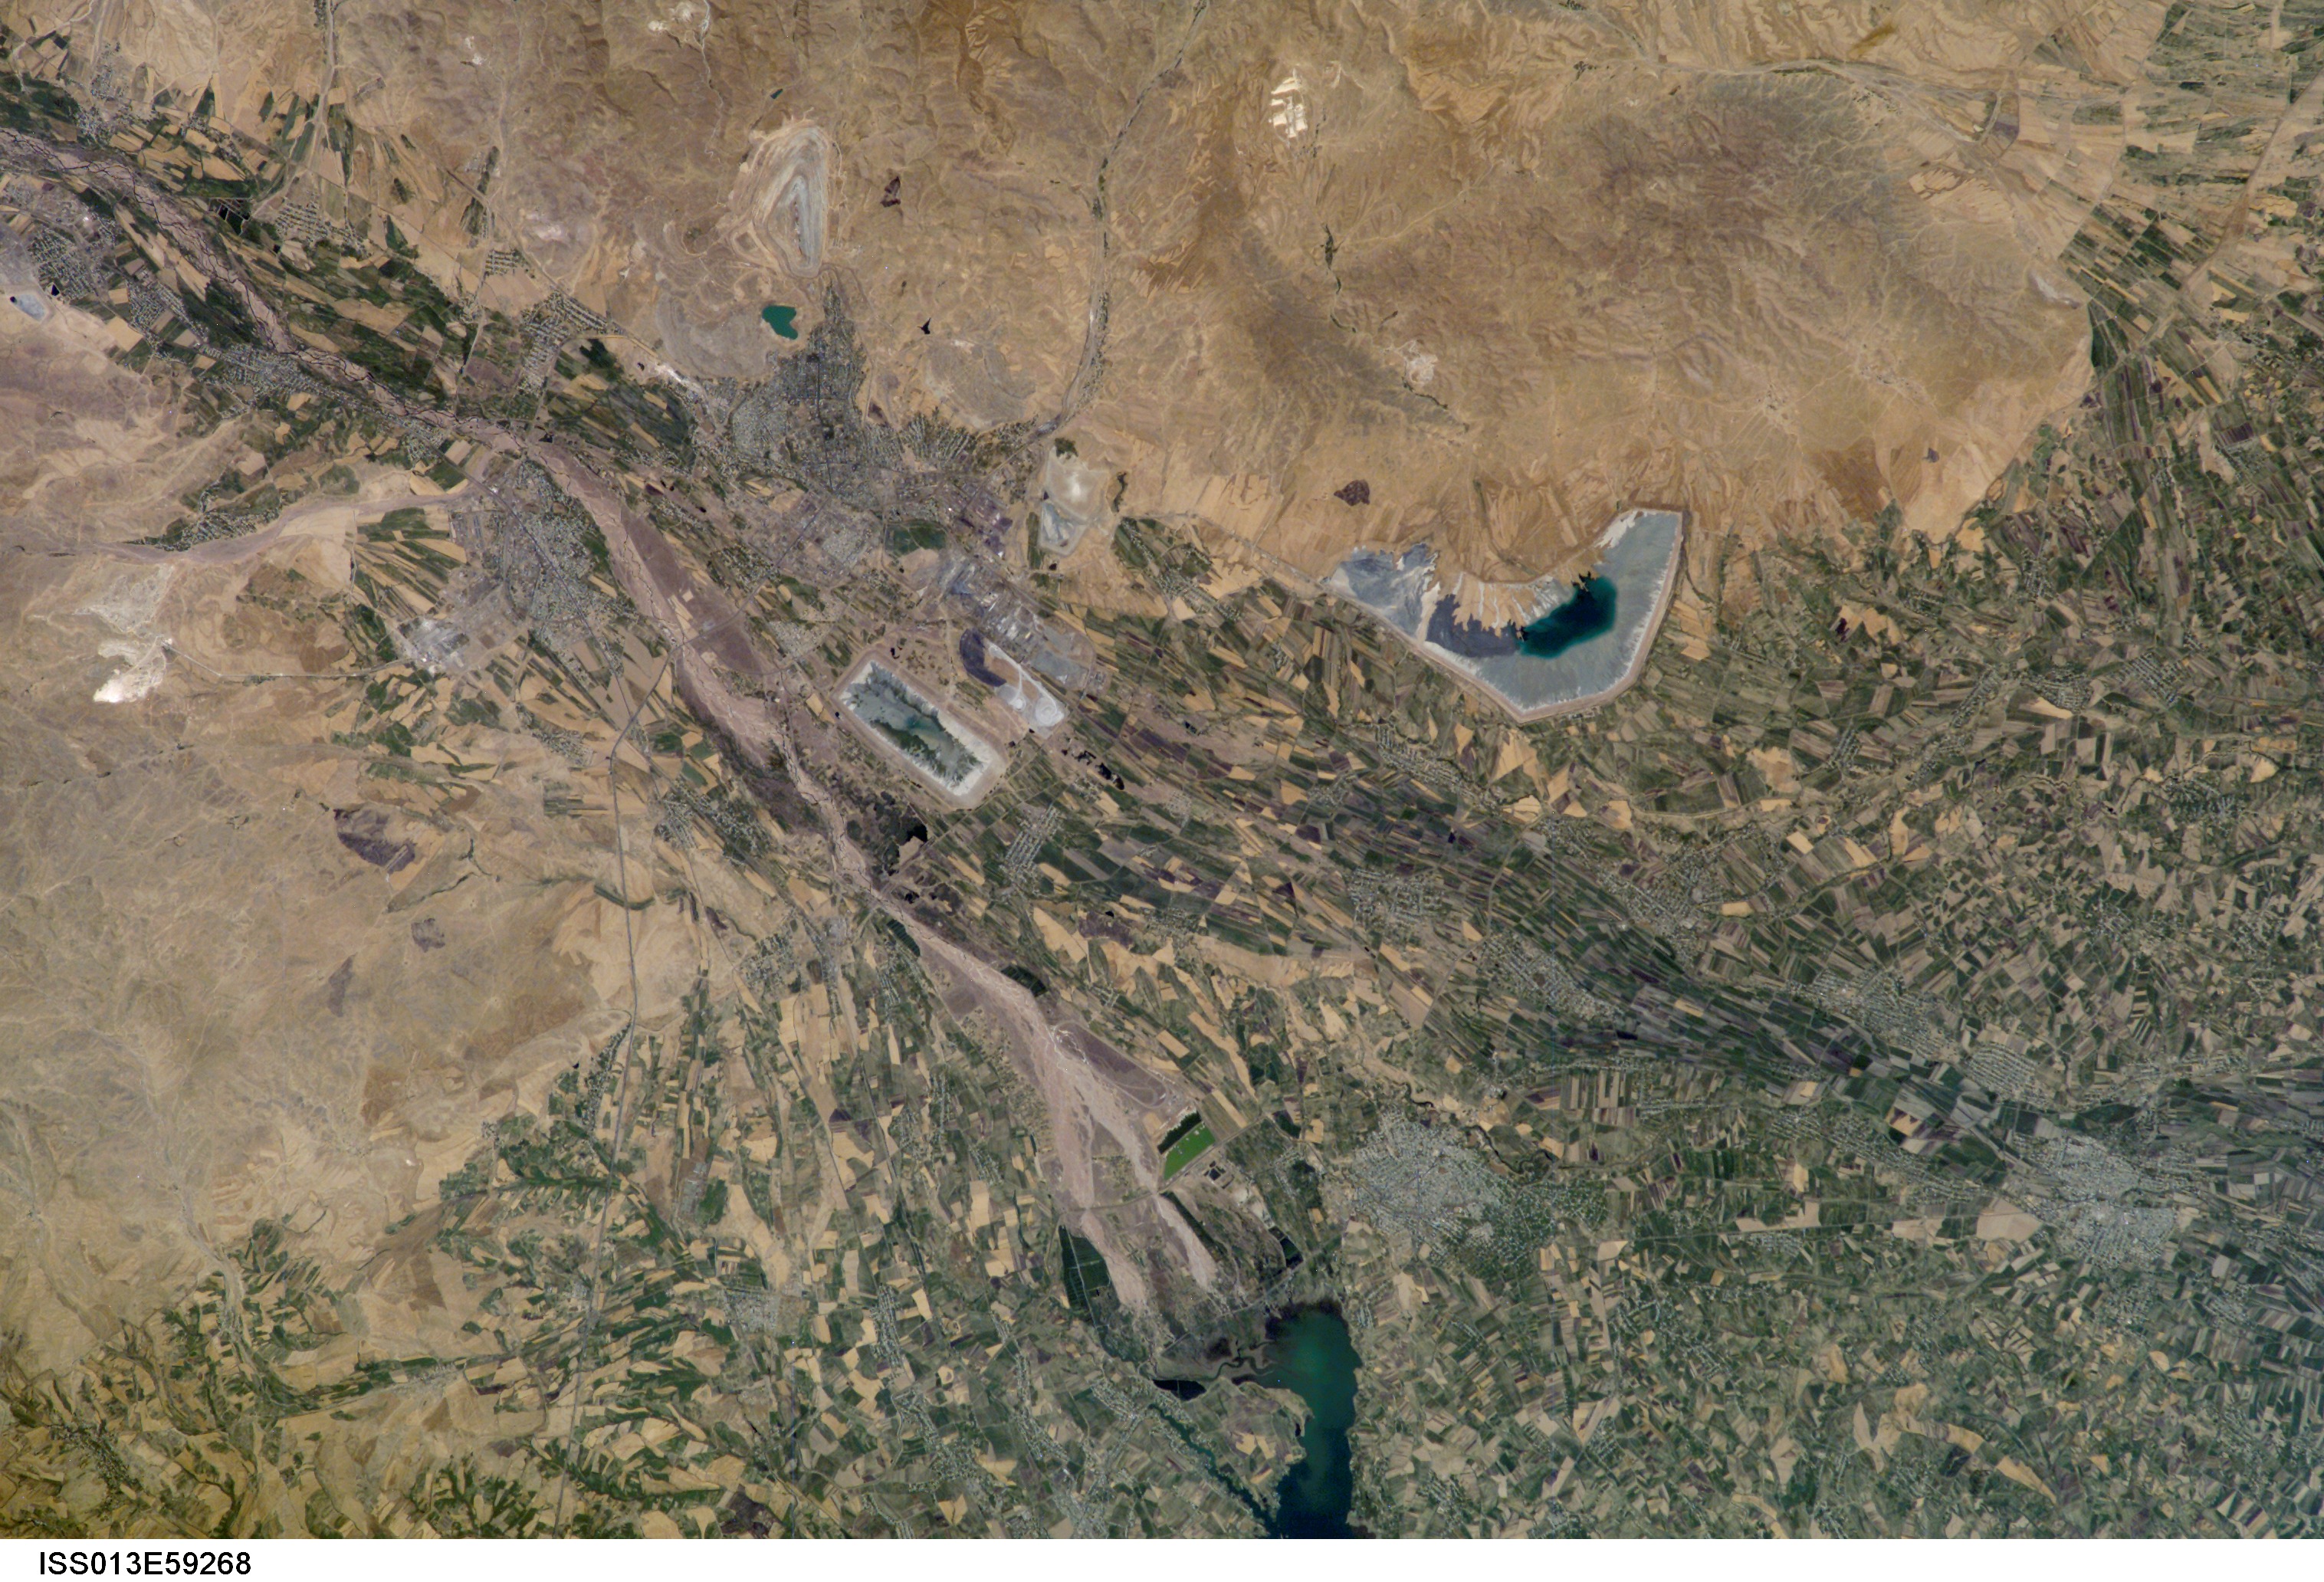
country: UZBEKISTAN
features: AKHANGARAN R. V., AGR., RES.
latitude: 41.0
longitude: 69.5
